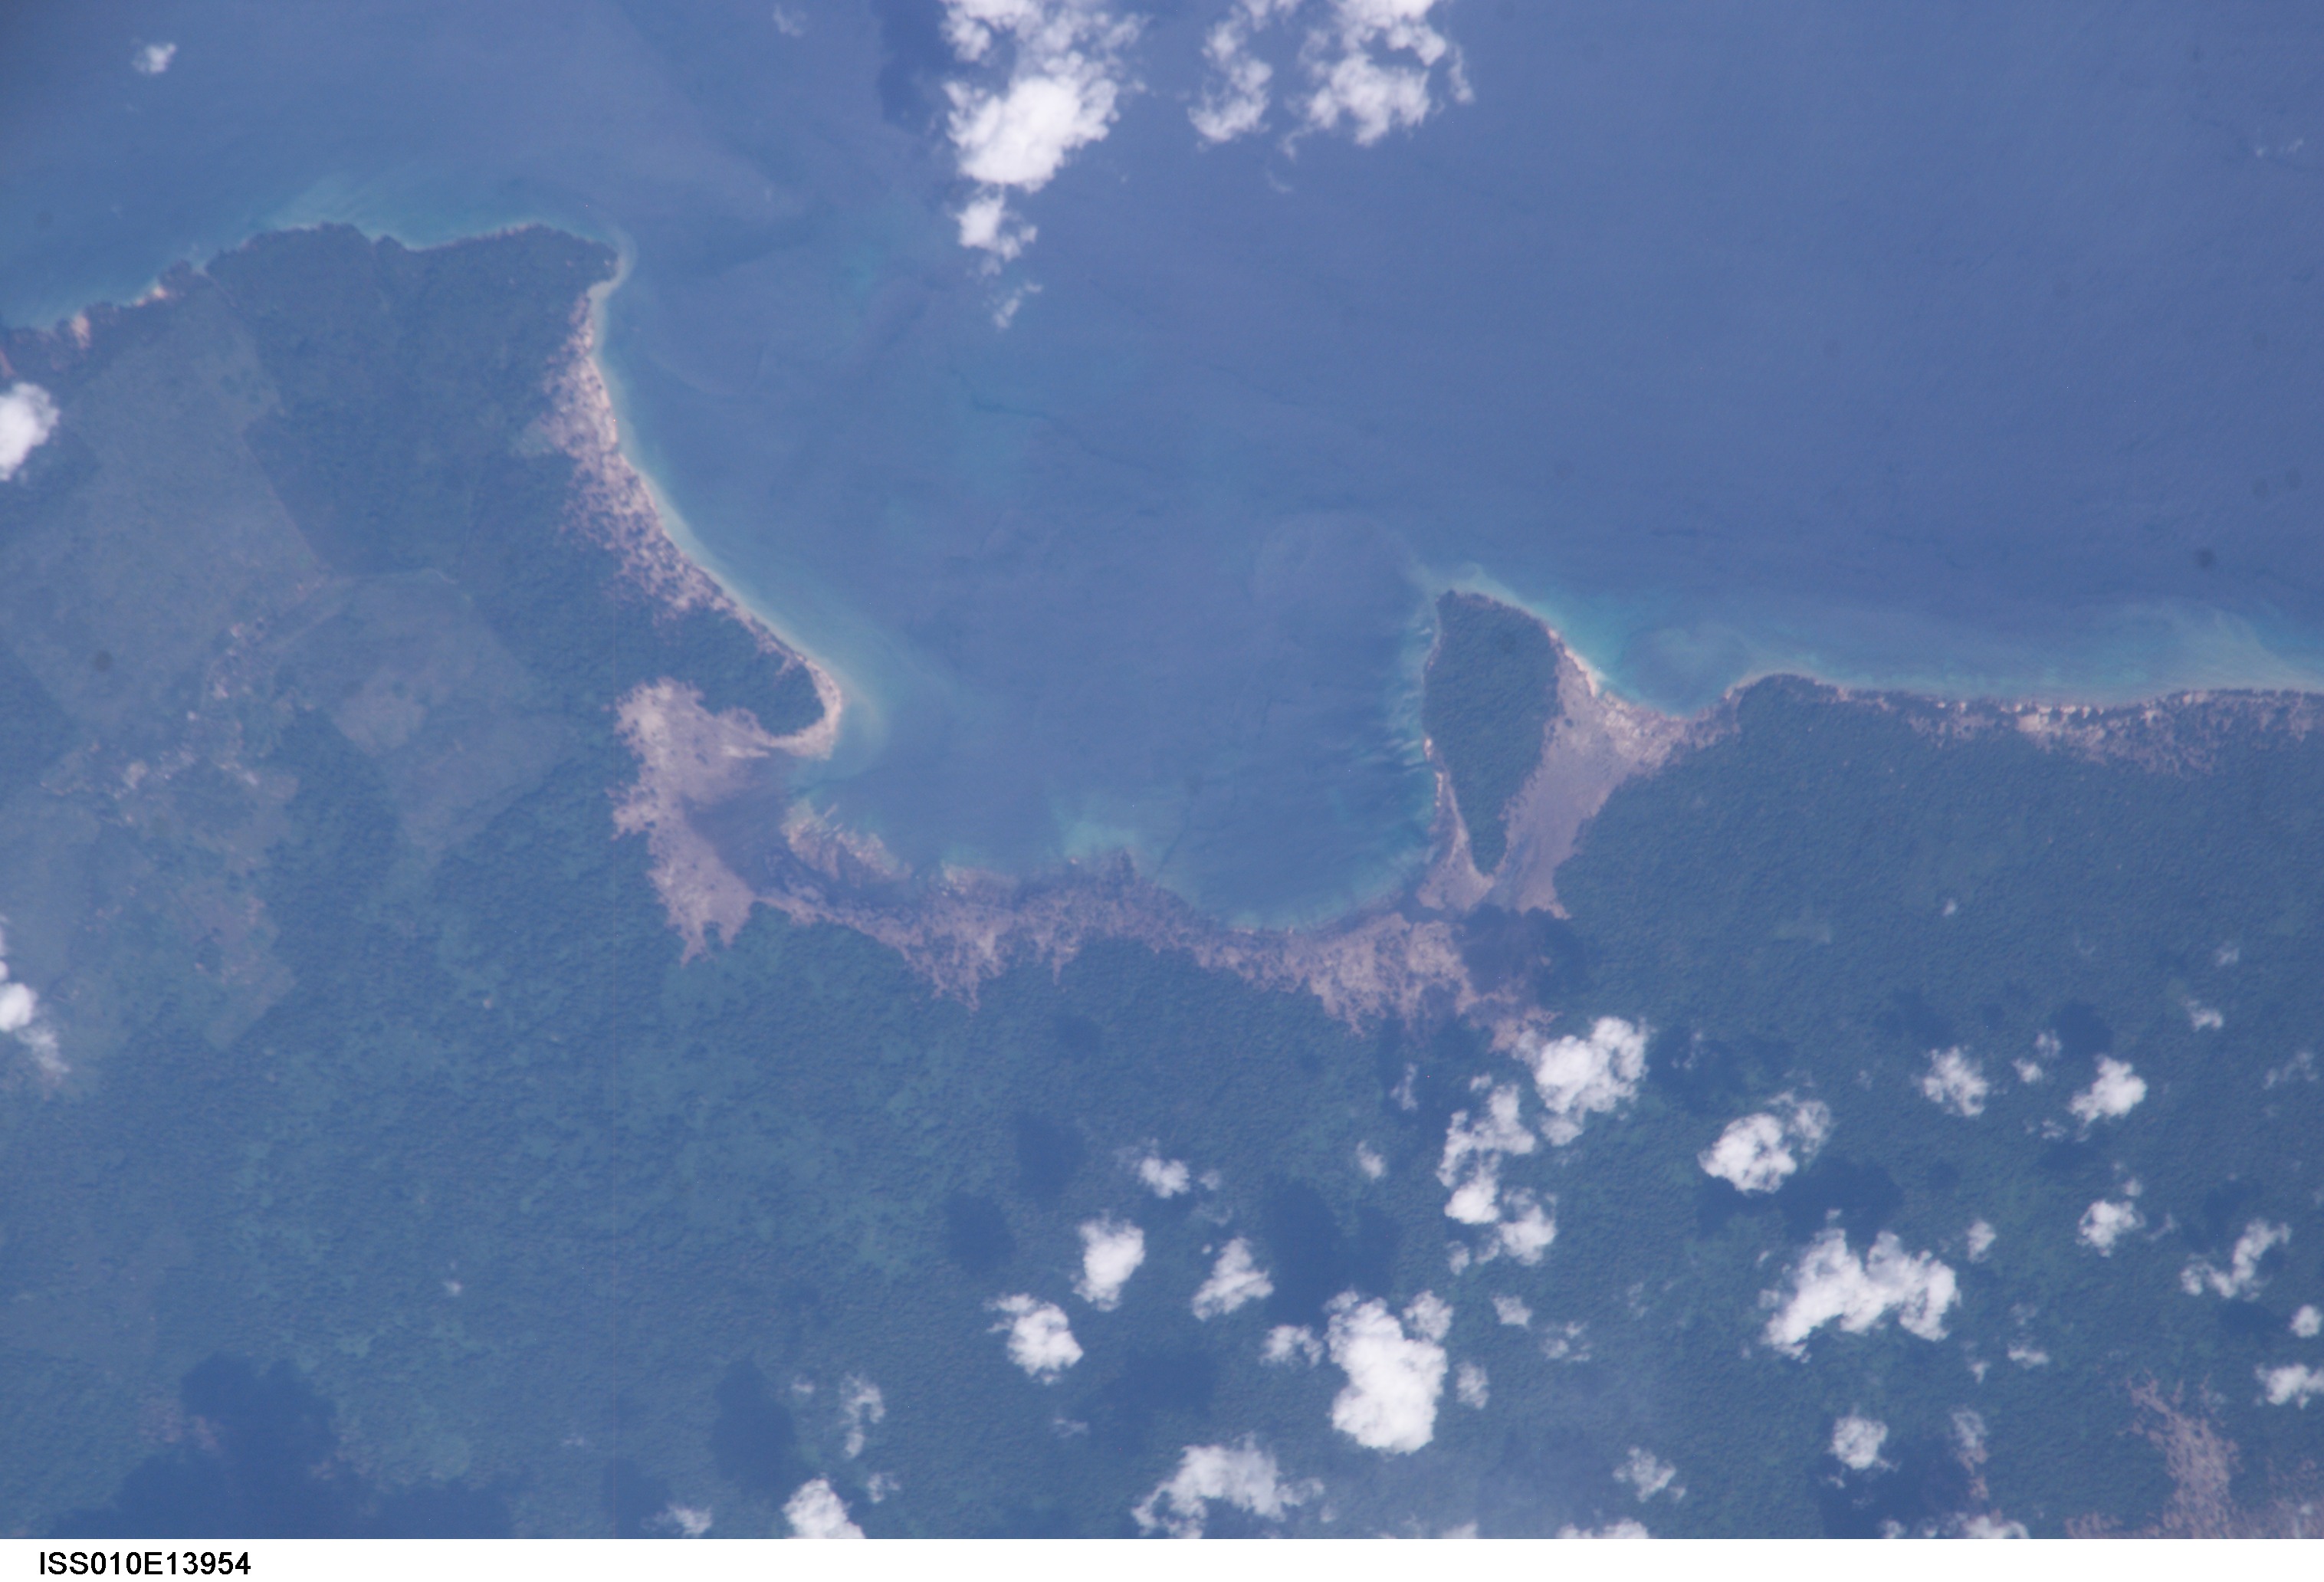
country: NICOBAR ISLANDS
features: KATCHALL ISLAND
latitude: 8.0
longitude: 93.4
